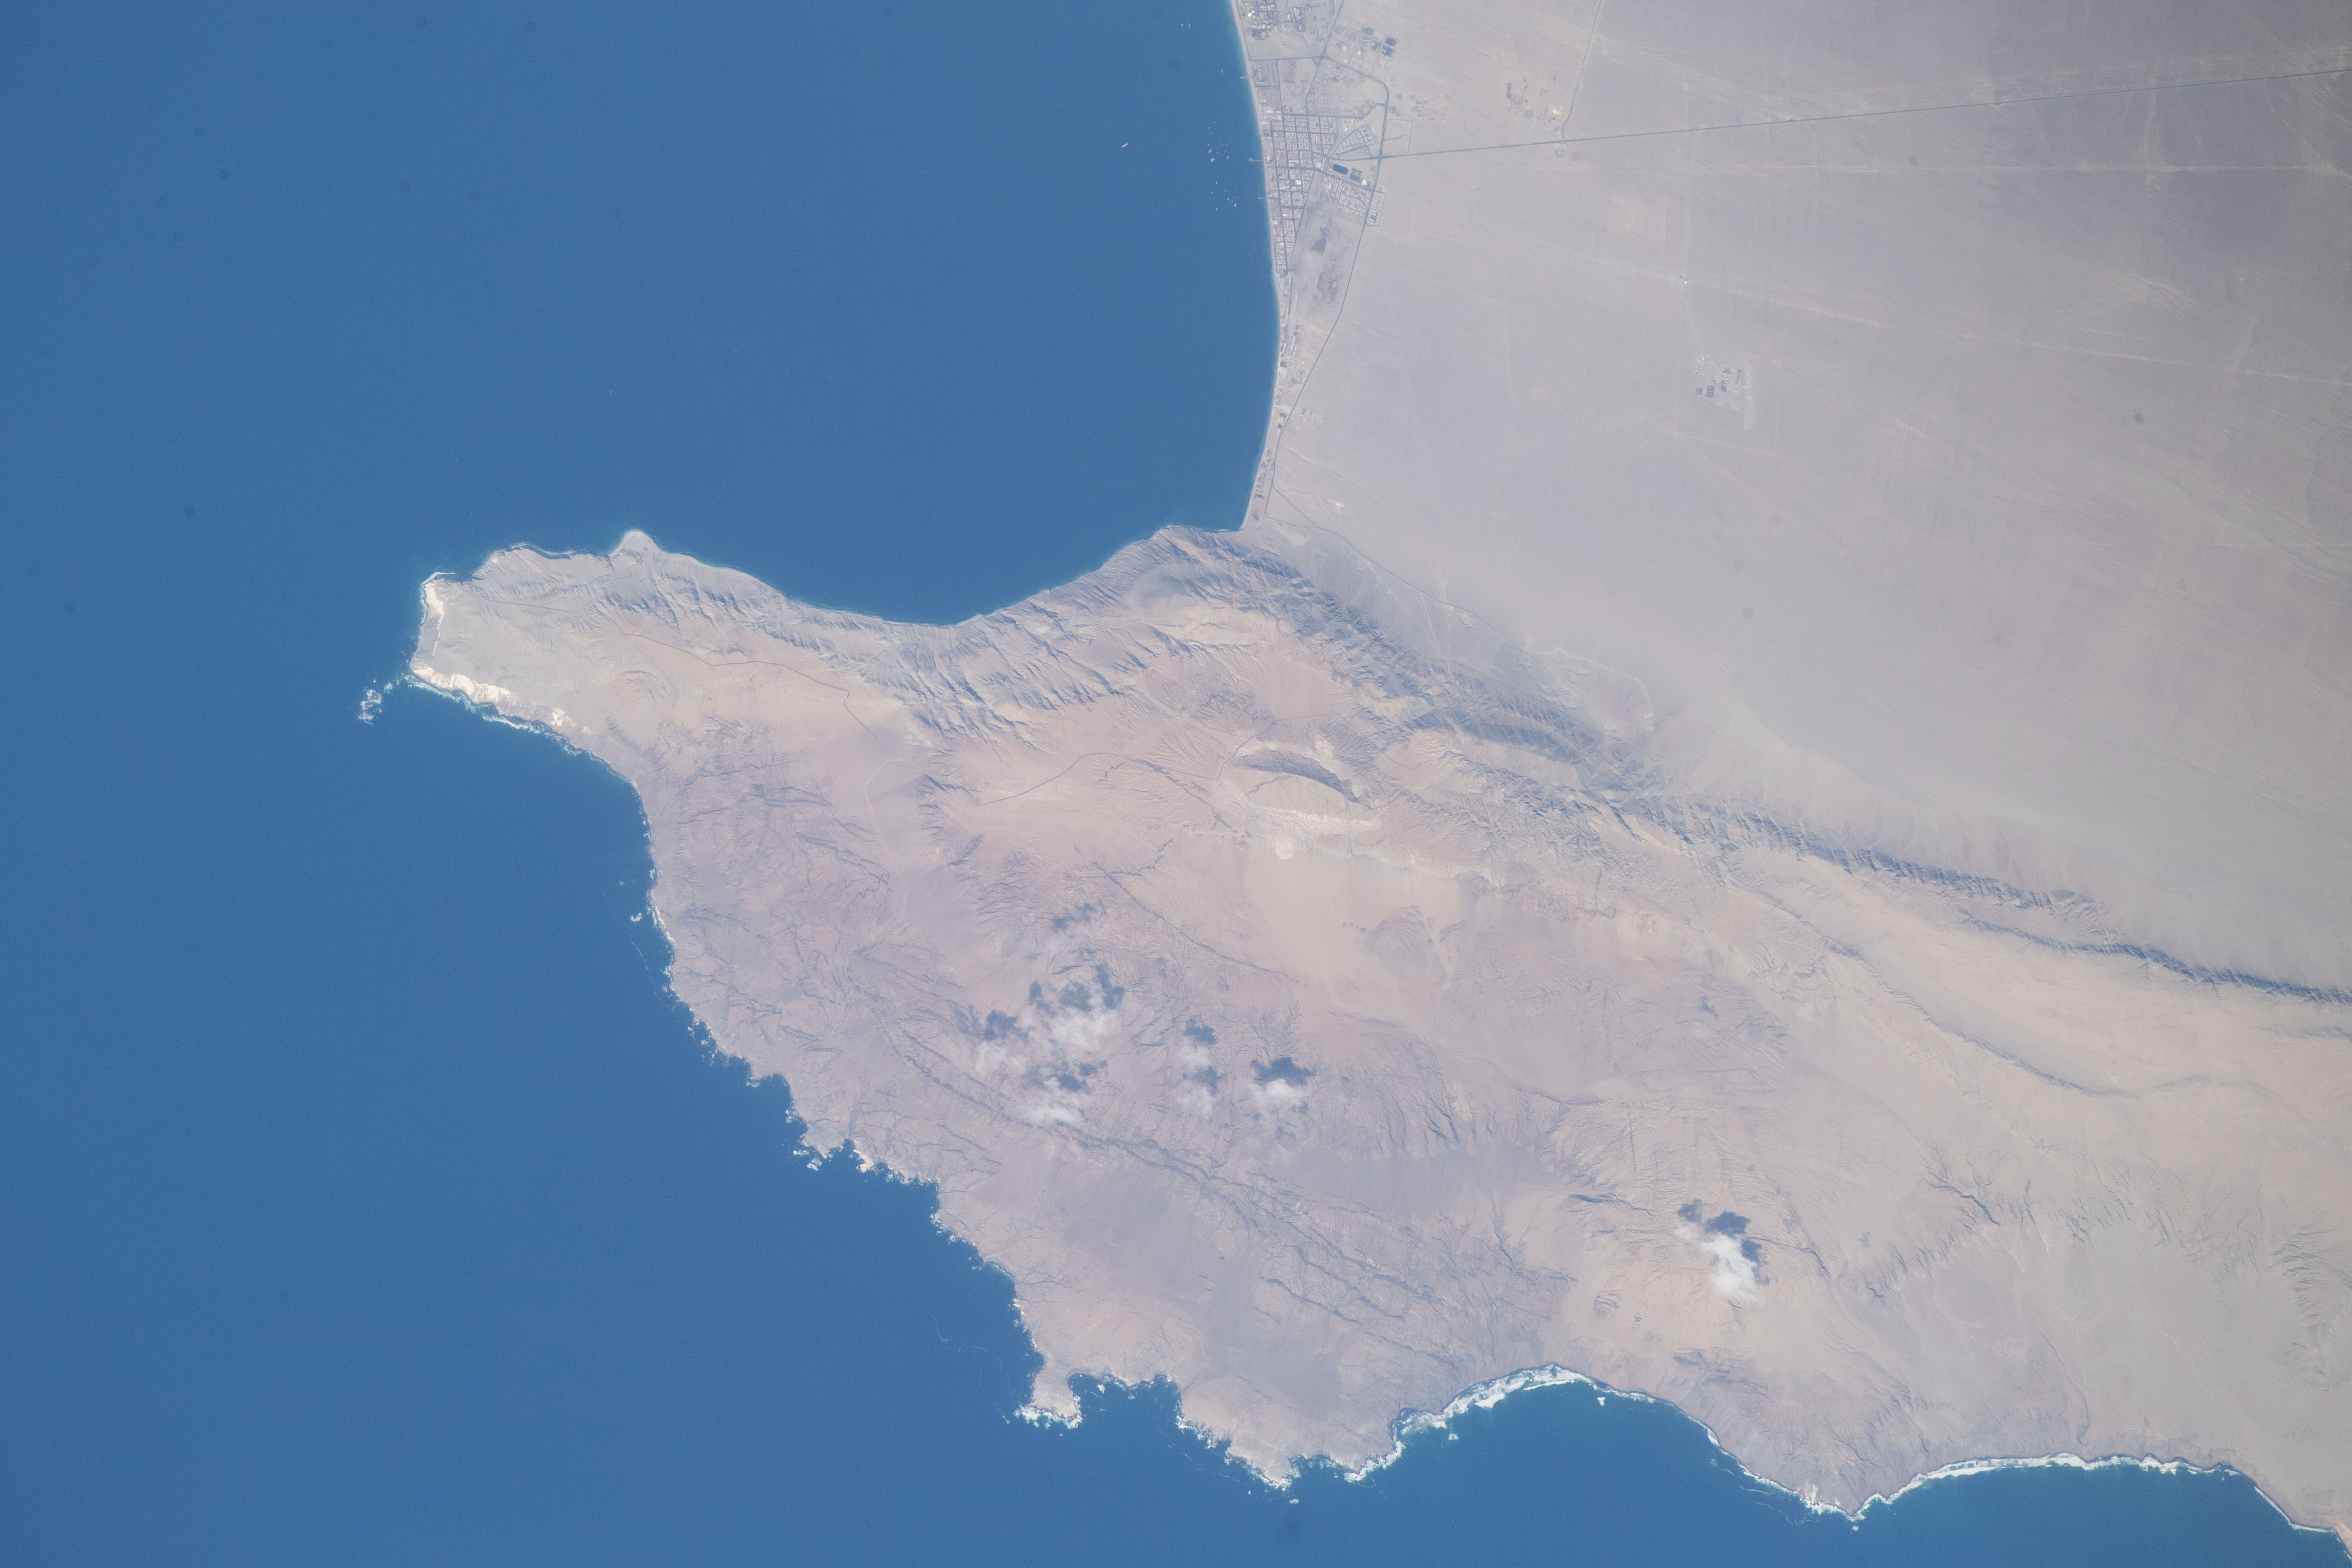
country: CHILE
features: ANTOFAGASTA, MEJILLONES, CALAMA, TARAPACA
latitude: -23.1
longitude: -70.5
